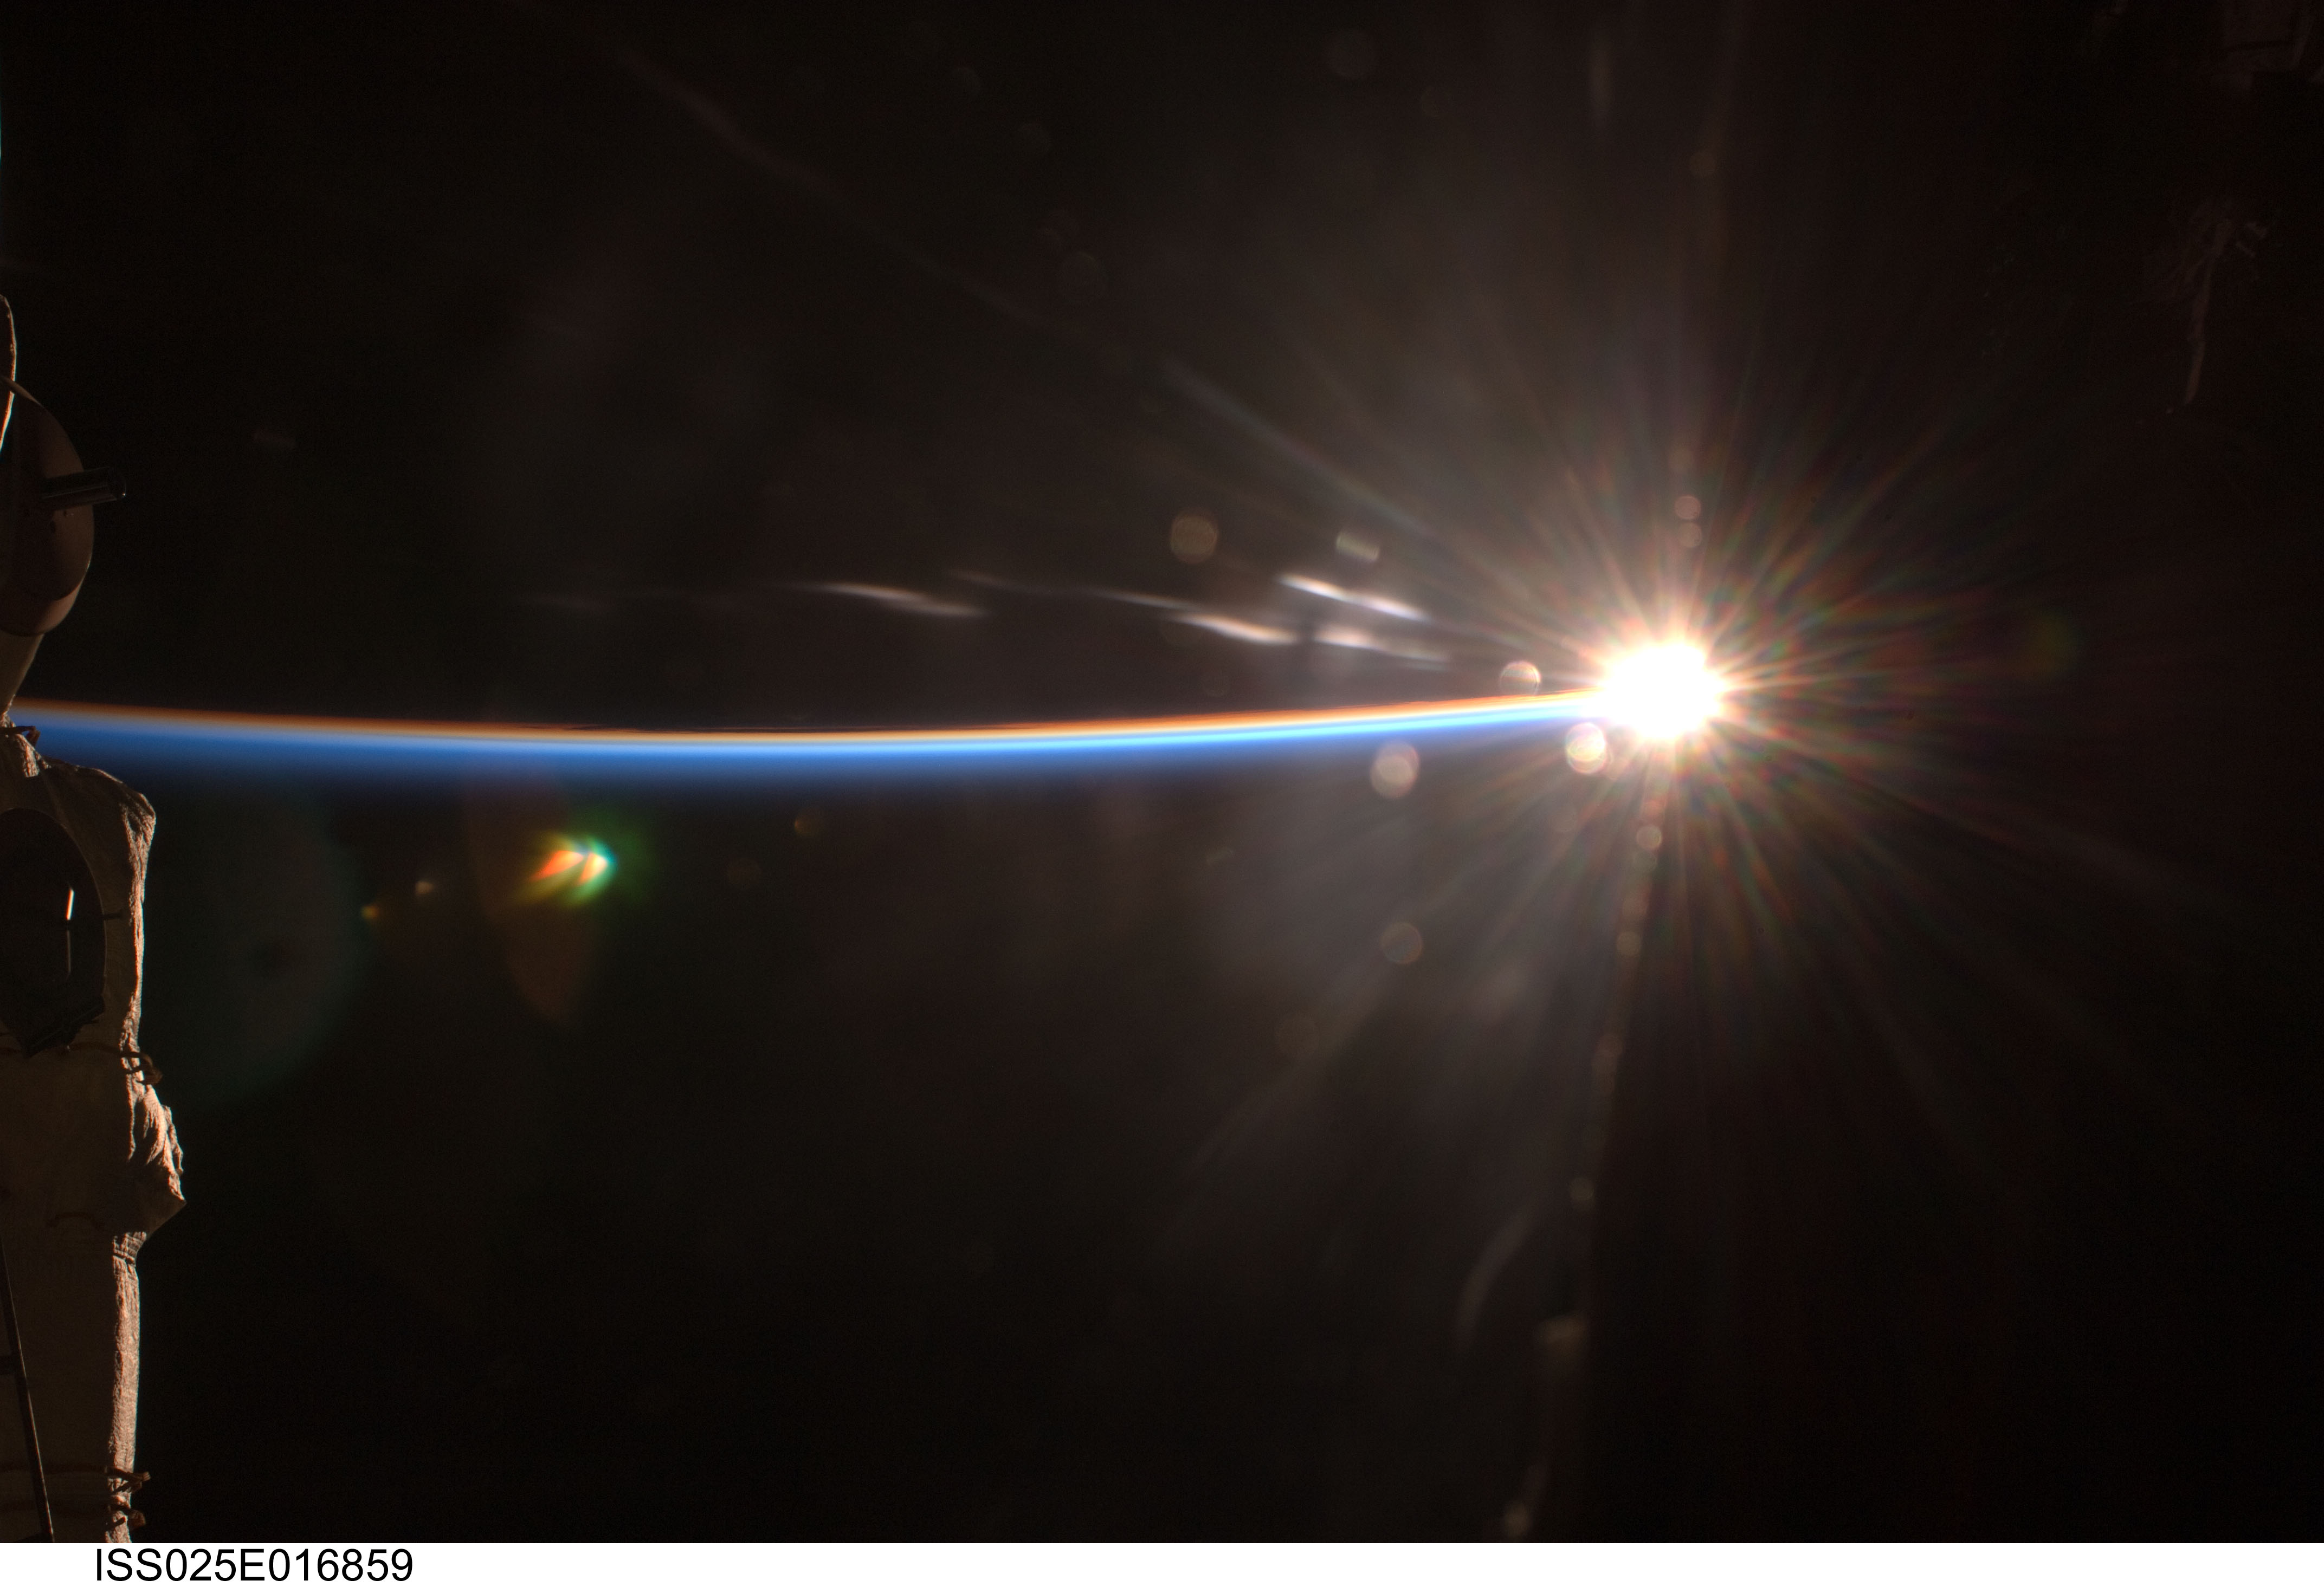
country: PACIFIC OCEAN
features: ATMOSPHERIC LIMB, SETTING SUN, ISS
